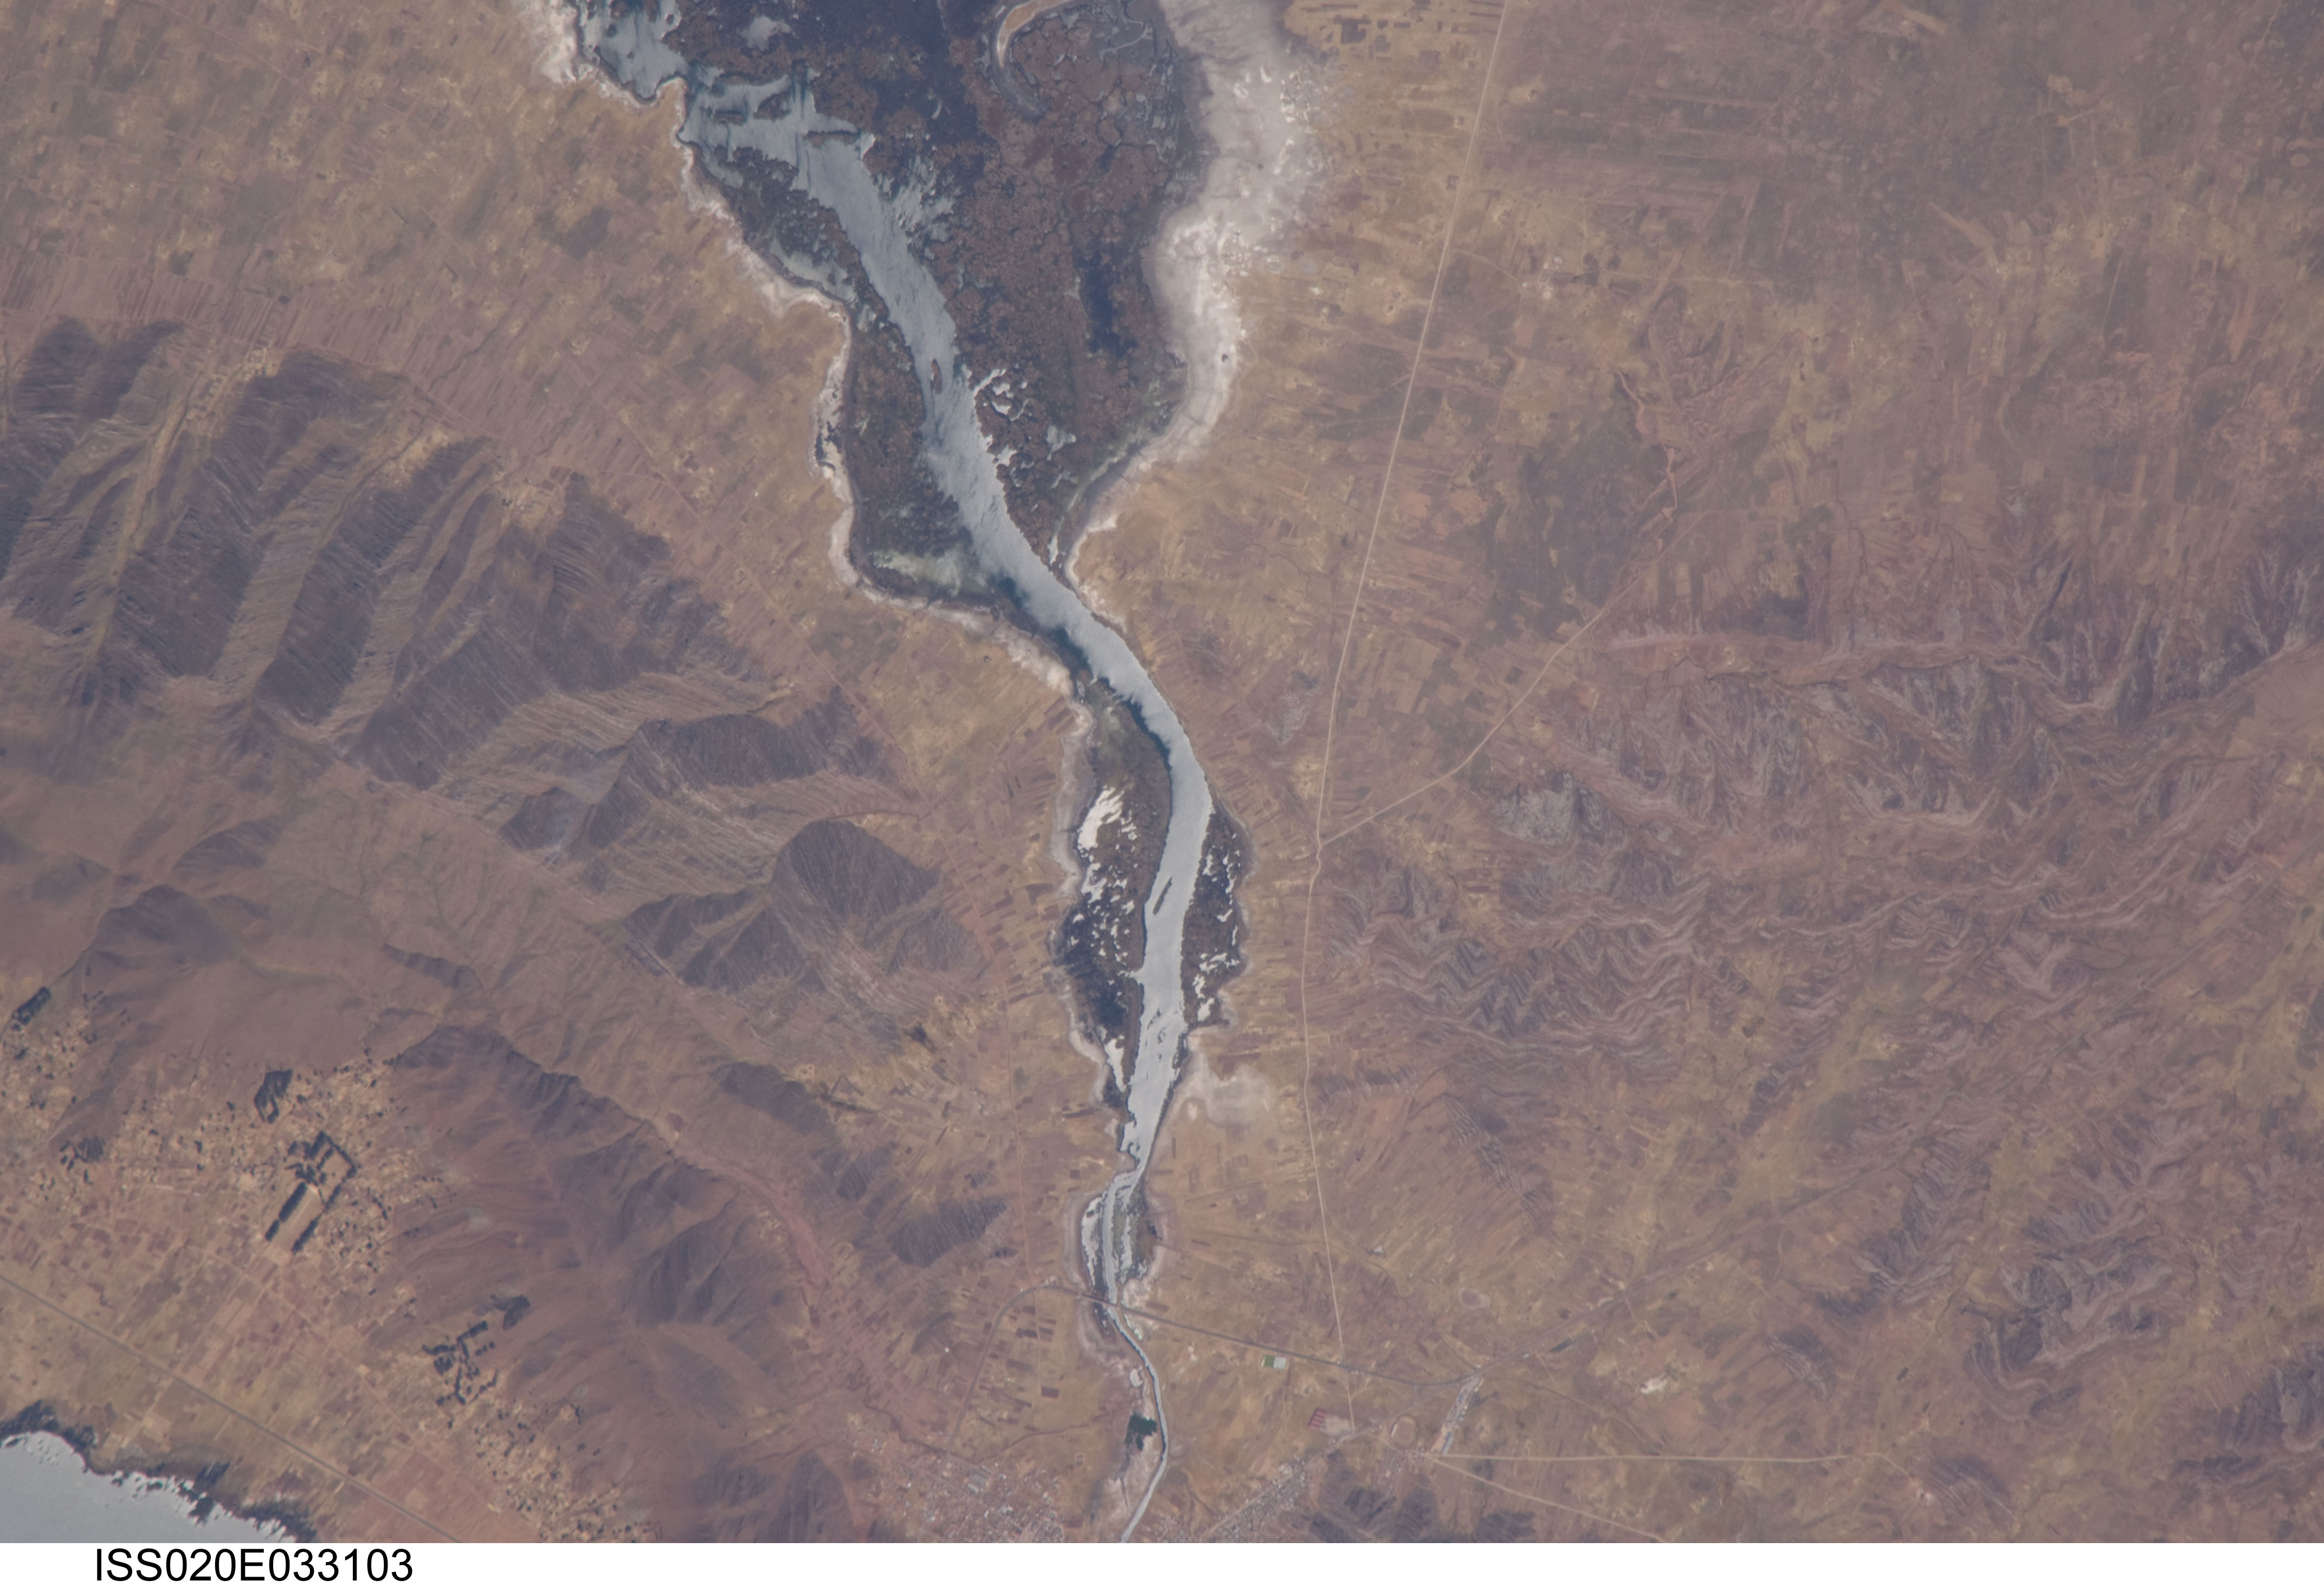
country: PERU
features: DESAGUADERO R., ROADS, DESAGUADERO
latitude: -16.6
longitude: -69.0
